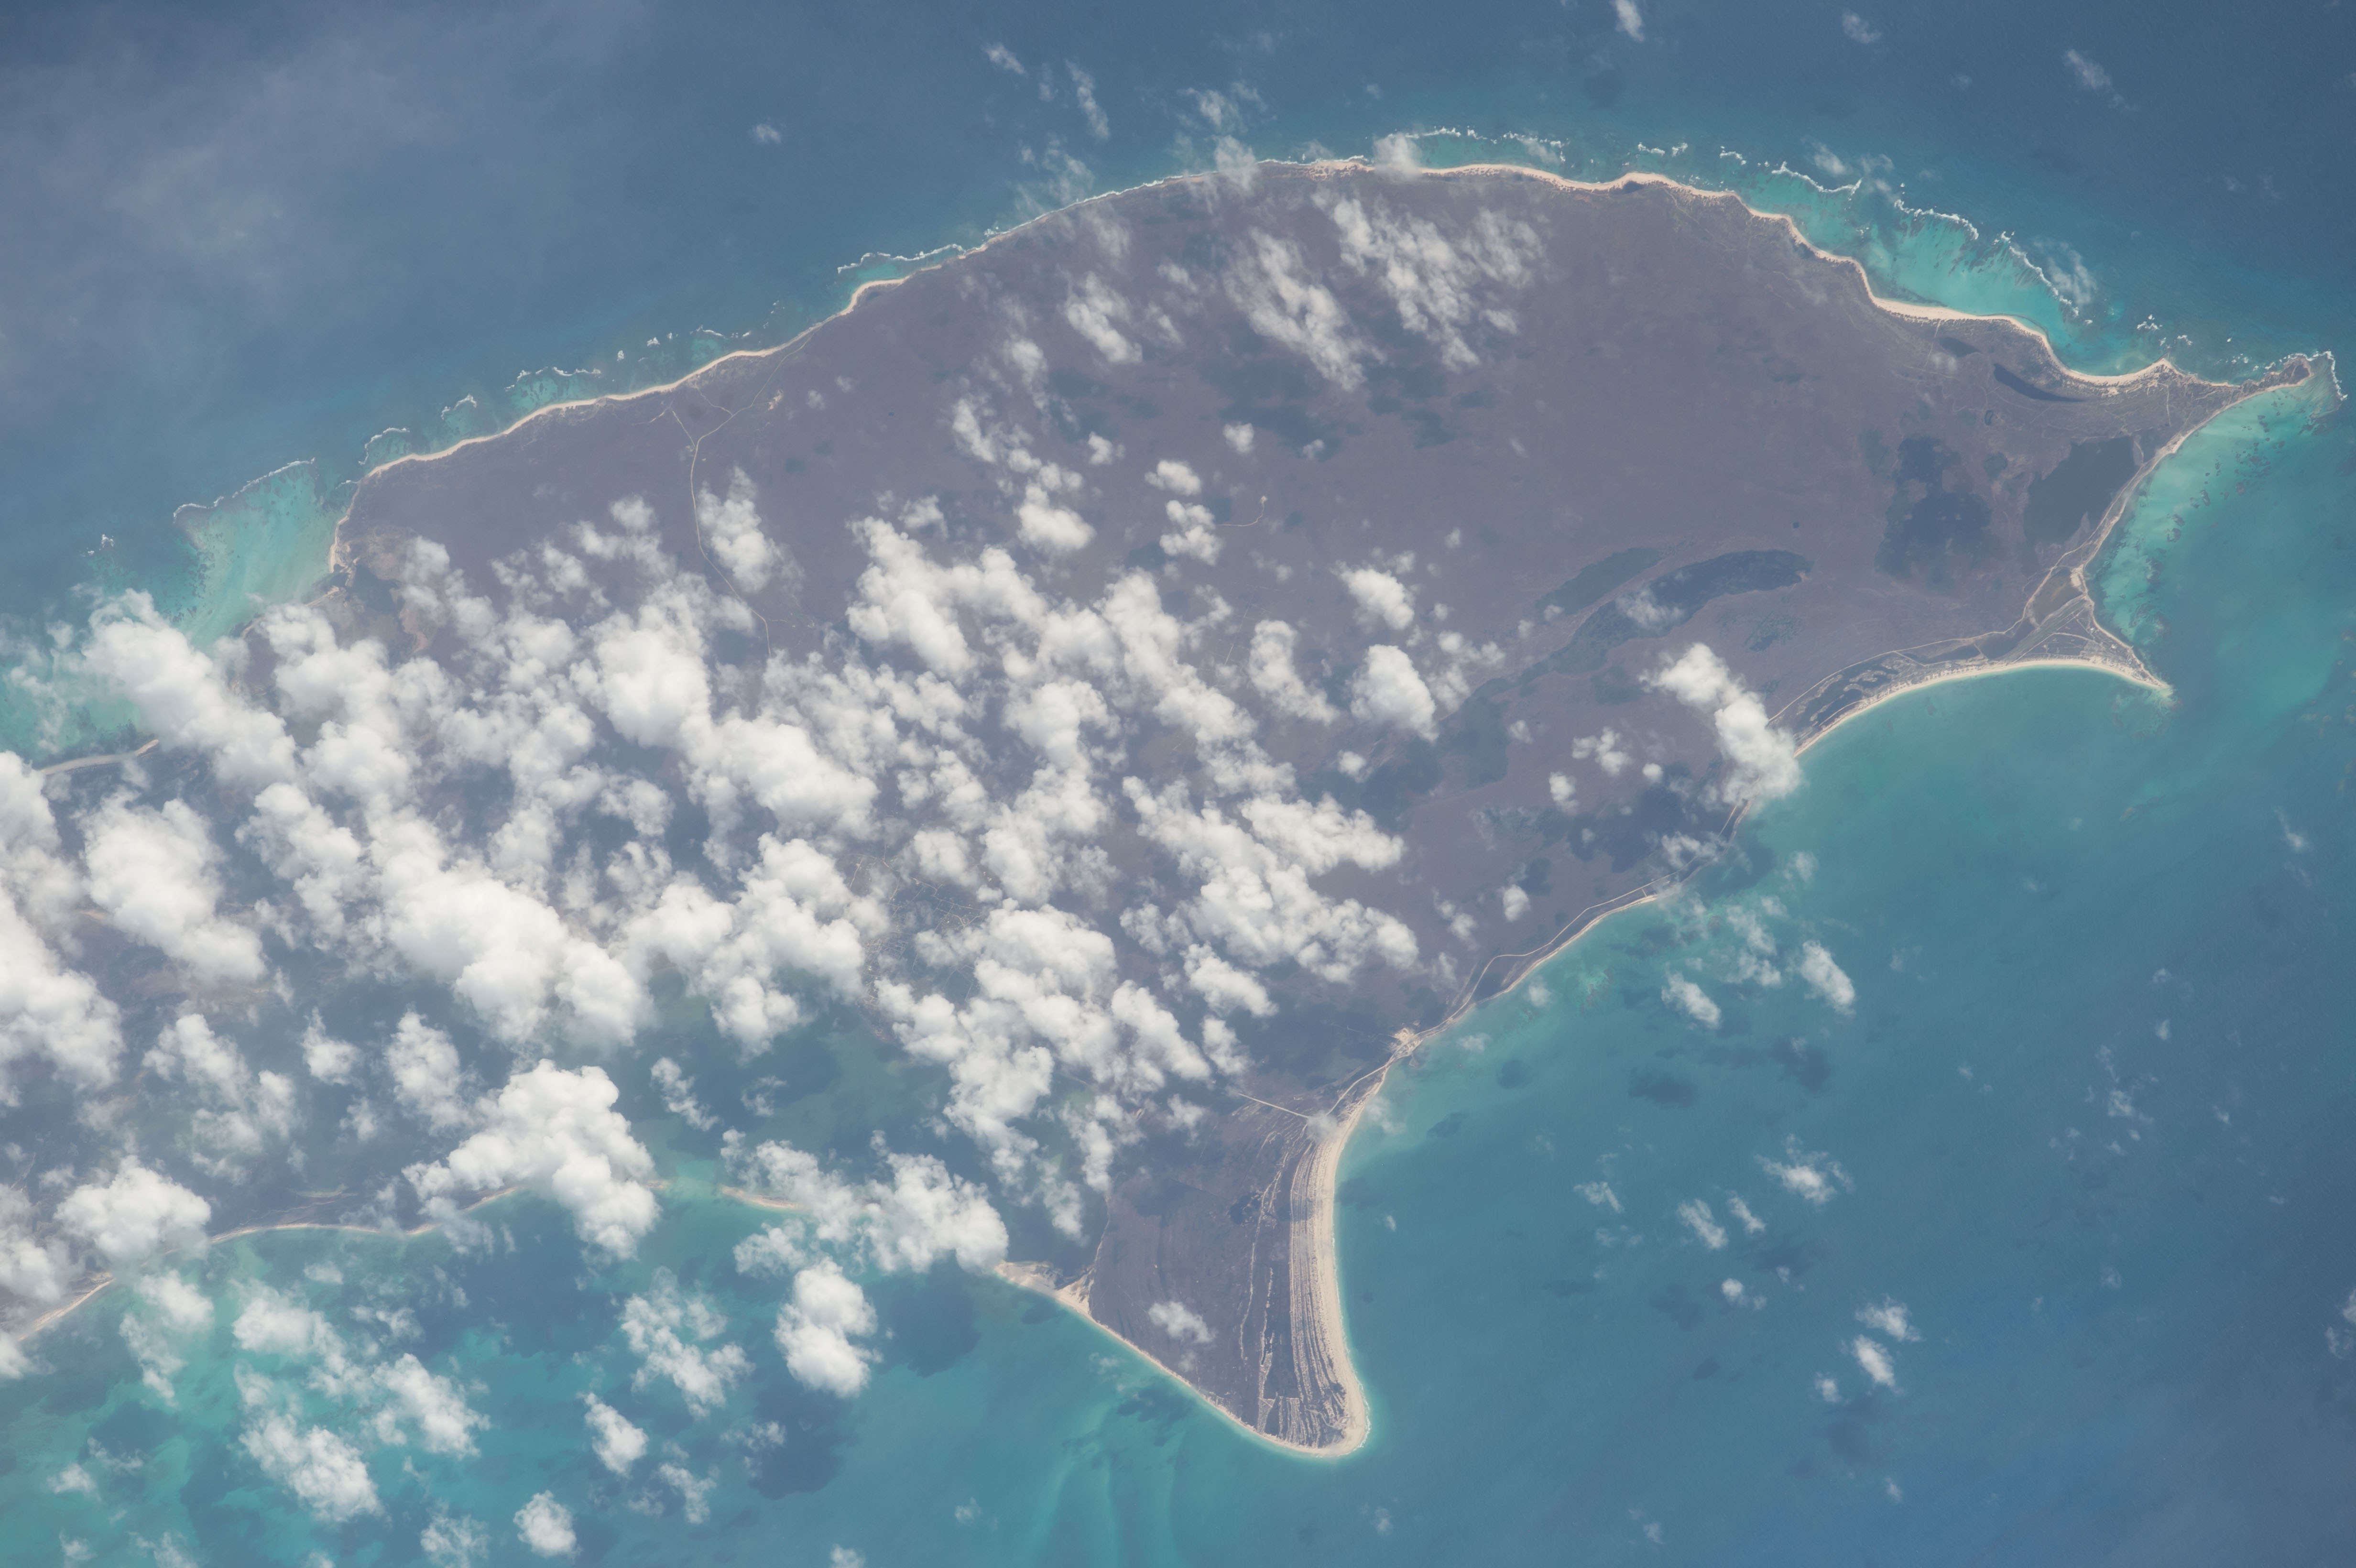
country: CARIBBEAN SEA
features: BARBUDA ISLAND, CRODRINGTON CITY, BARBUDA-ANTIGUA SHELF, AGOUTI BANK
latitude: 17.6
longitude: -61.8
